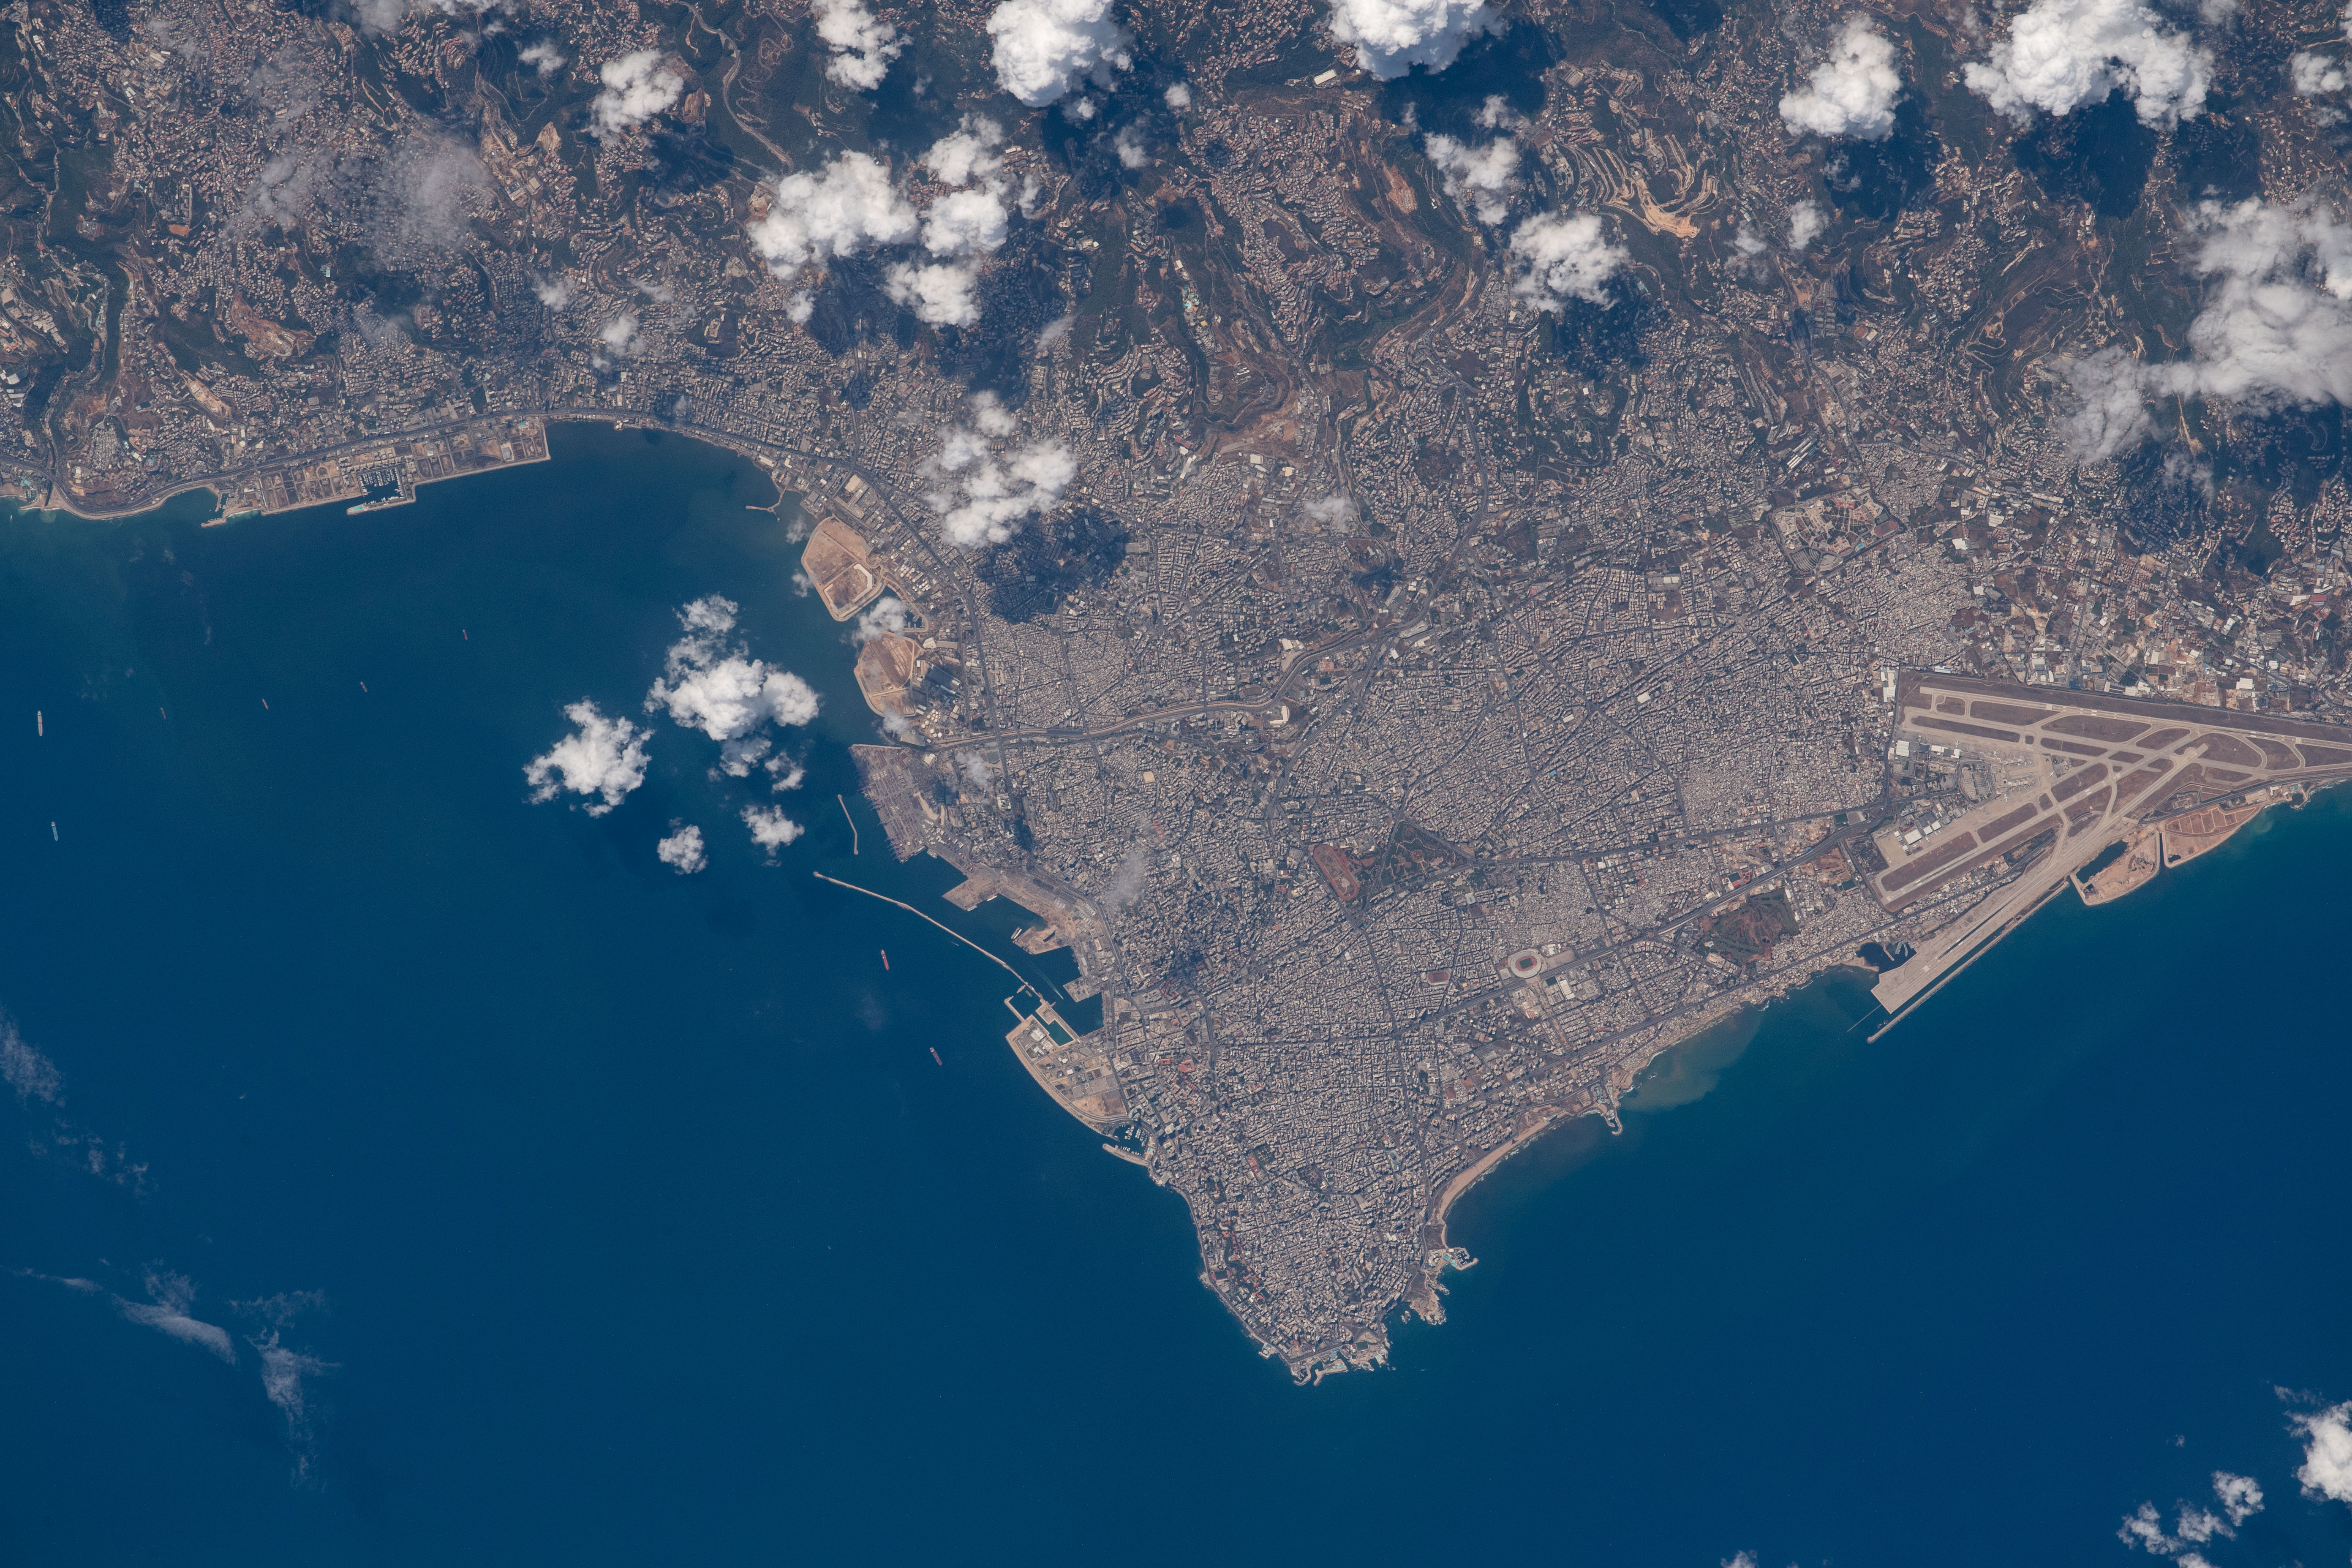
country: LEBANON
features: BEIRUT, INDUSTRIAL INCIDENT, MEDITERRANEAN SEA
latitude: 33.9
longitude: 35.5
